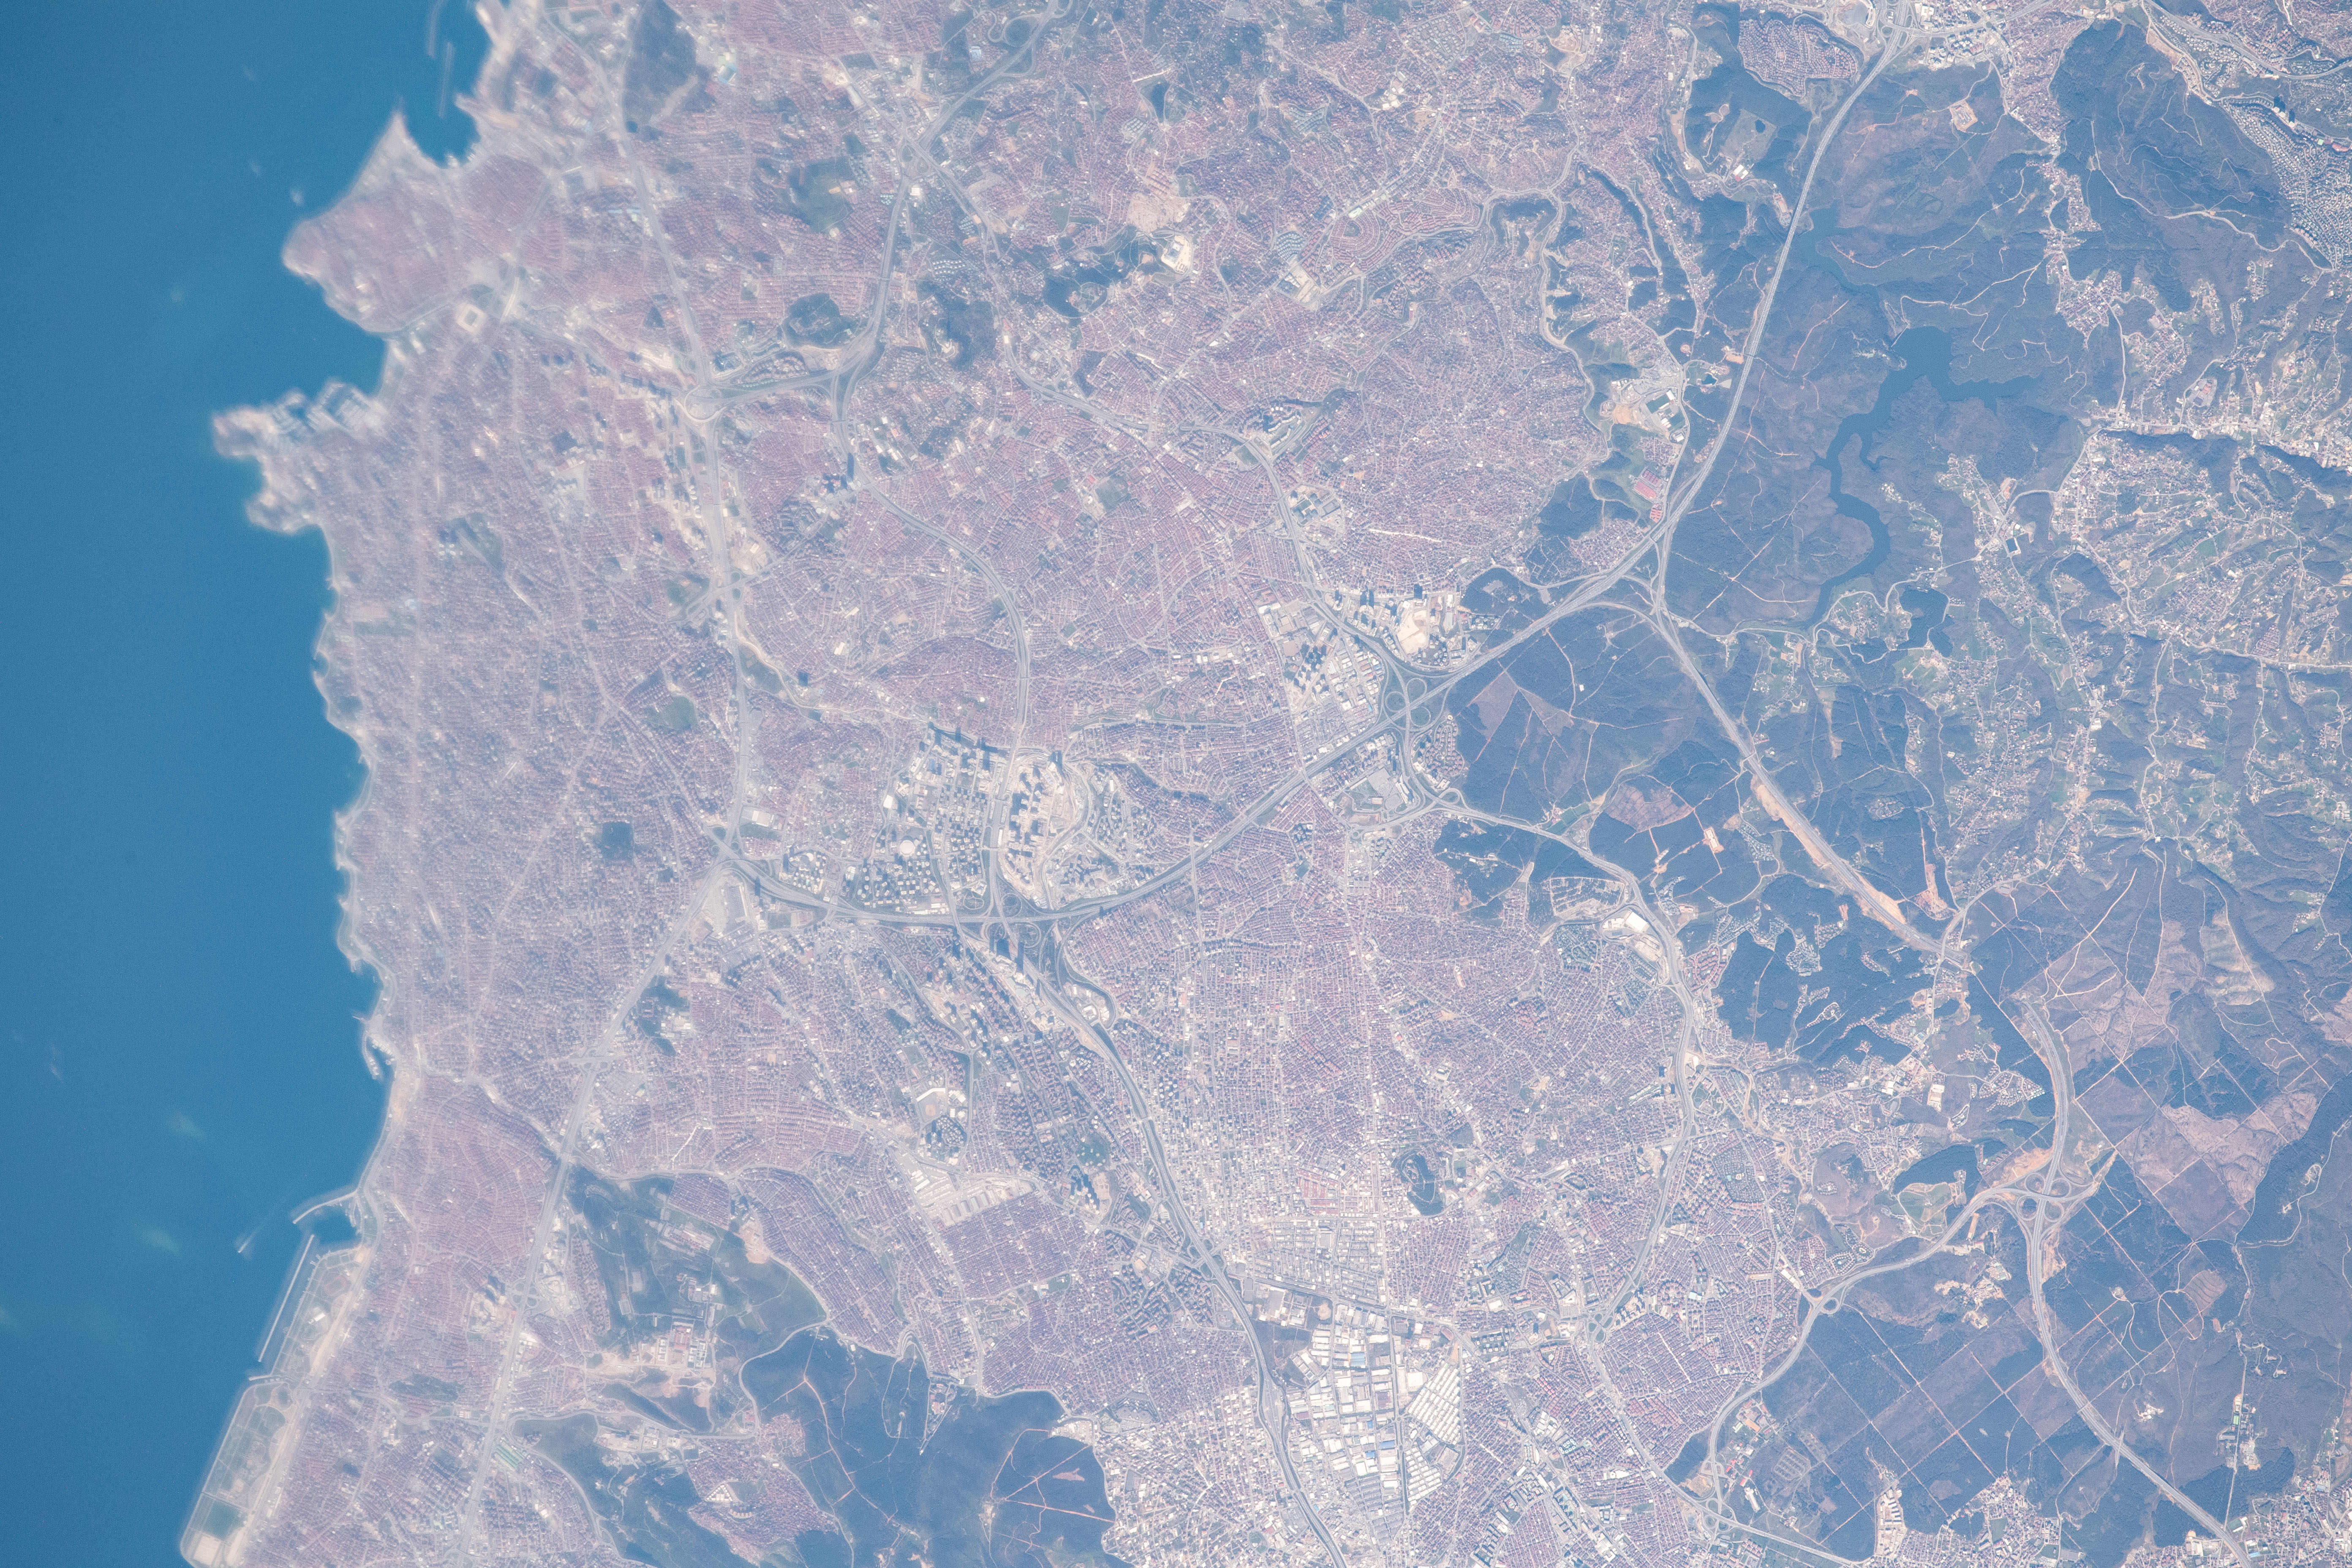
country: TURKEY
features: MARMARA SEA, BOSFORO STRAIT
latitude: 41.0
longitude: 29.1
